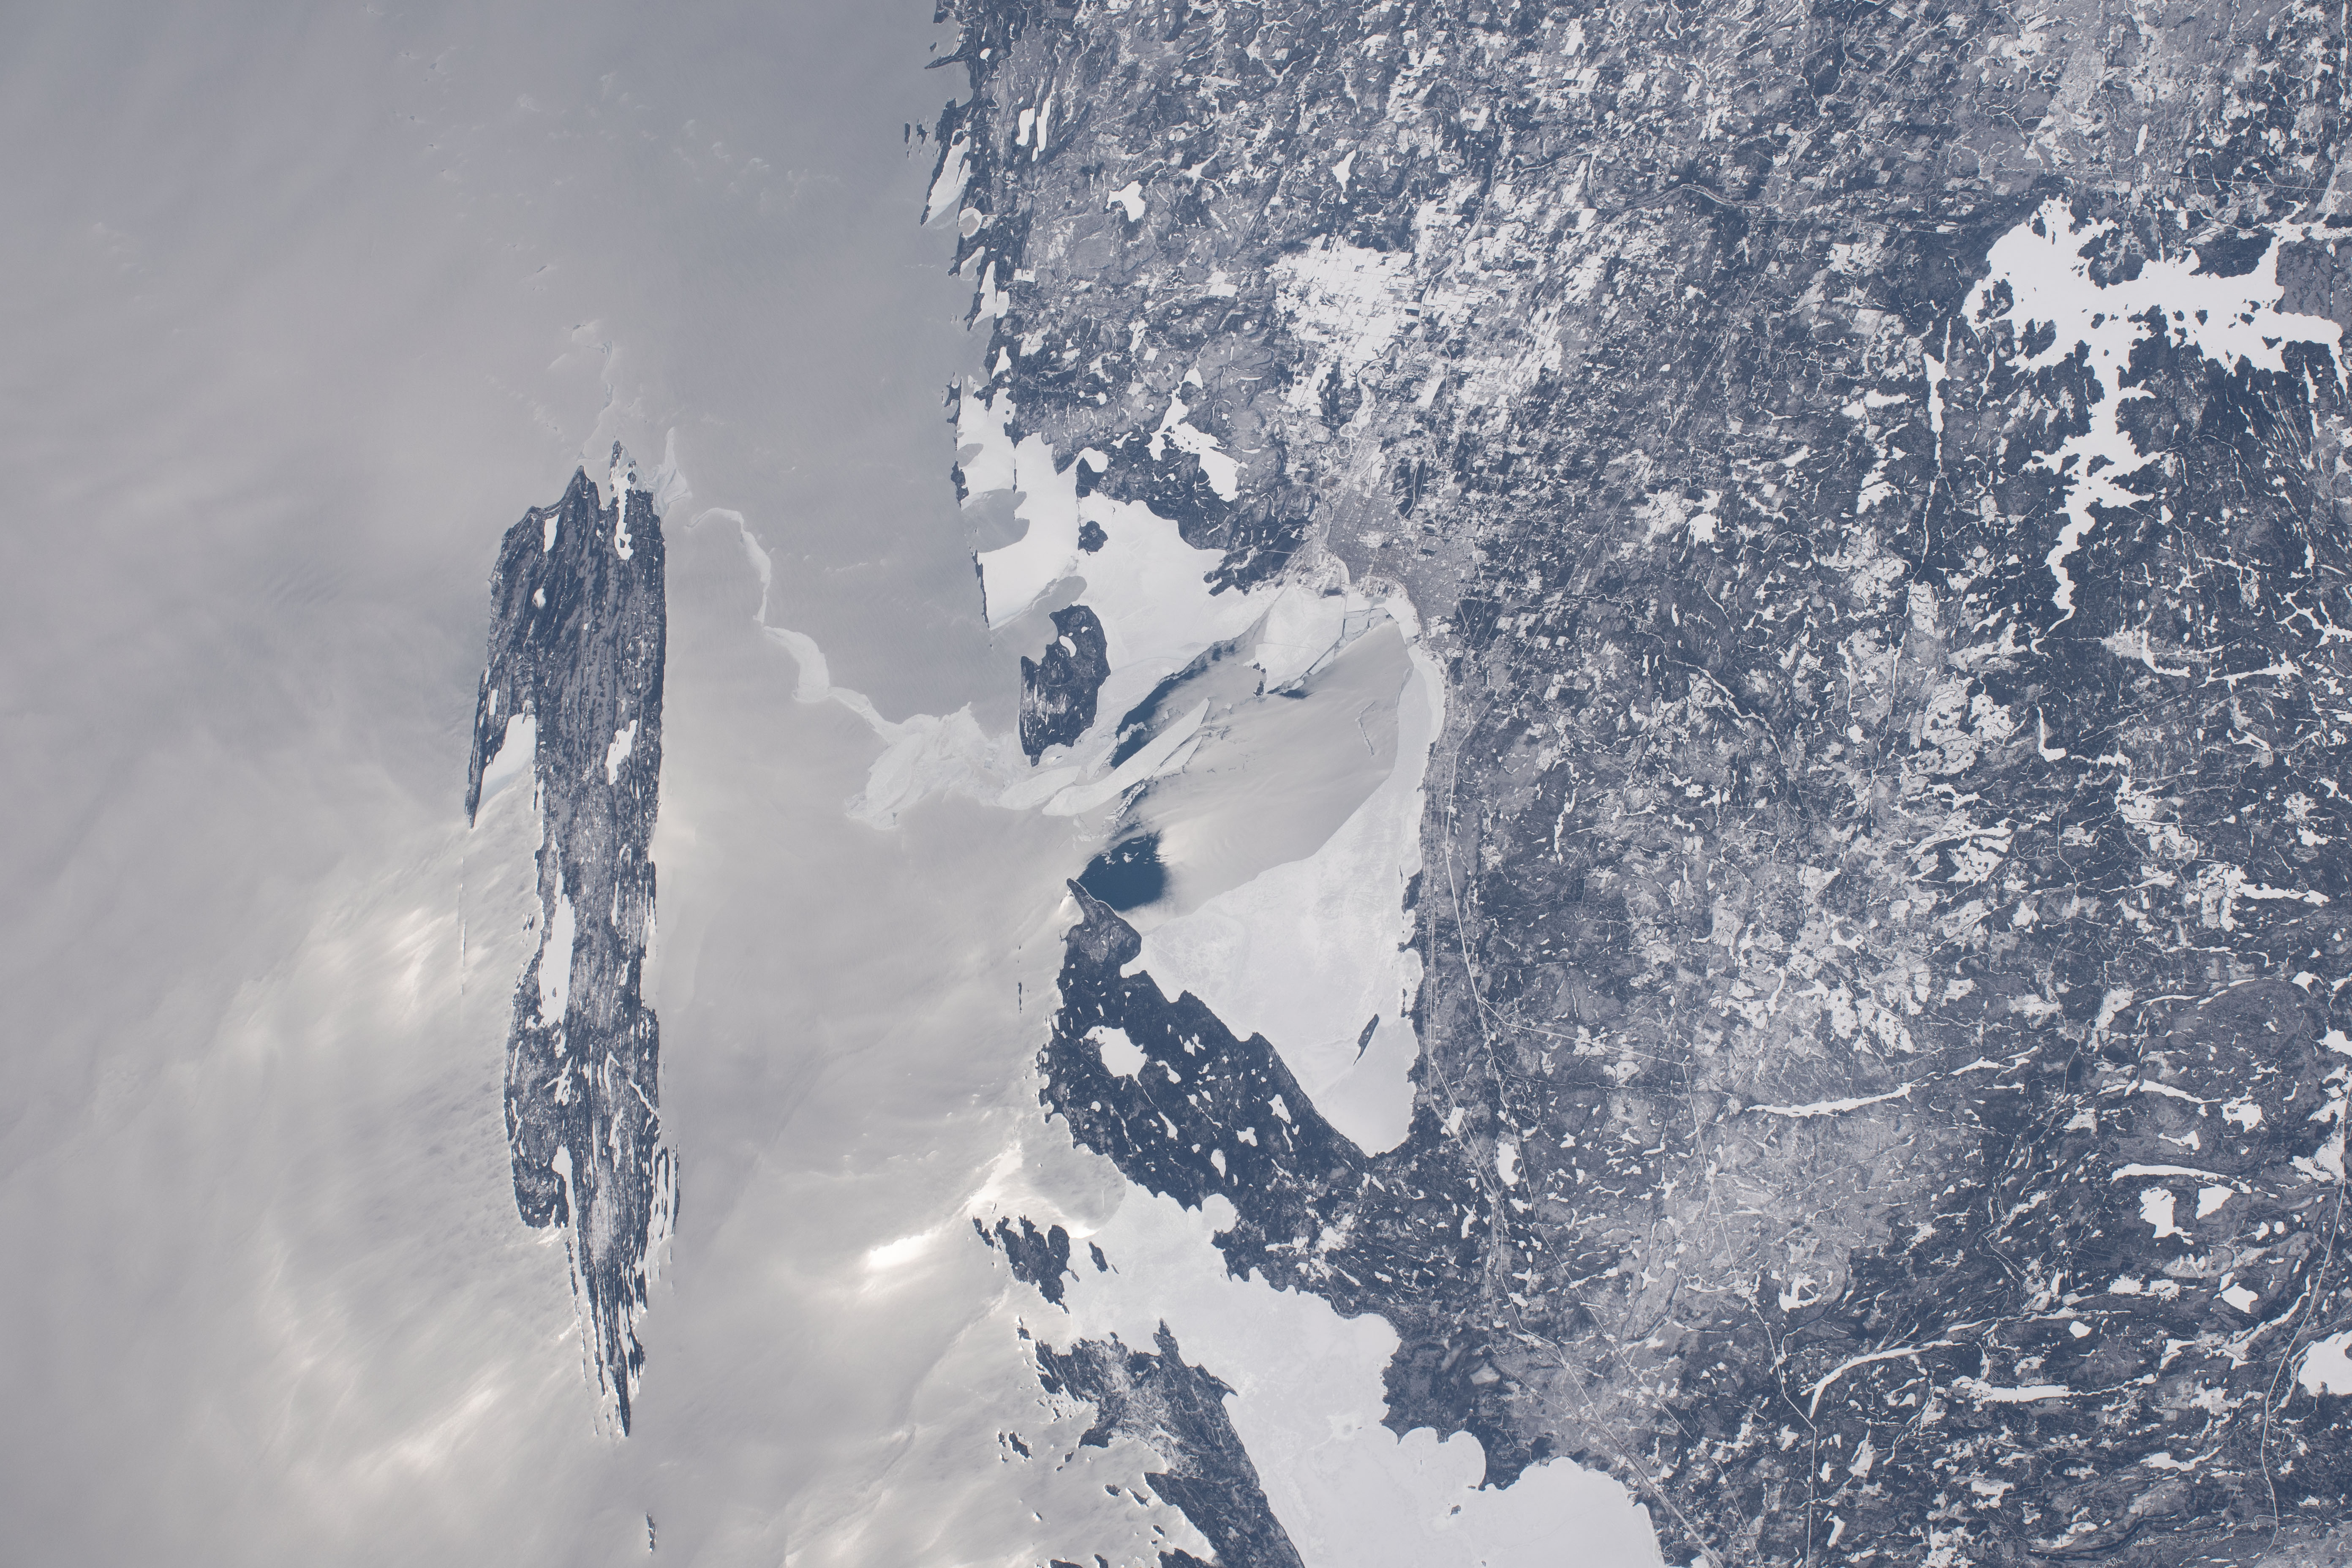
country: CANADA-O
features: CITY OF THUNDER BAY,LAKE SUPERIOR,THUNDER BAY,ROYALE ISLAND,ONTARIO
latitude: 48.3
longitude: -89.0
